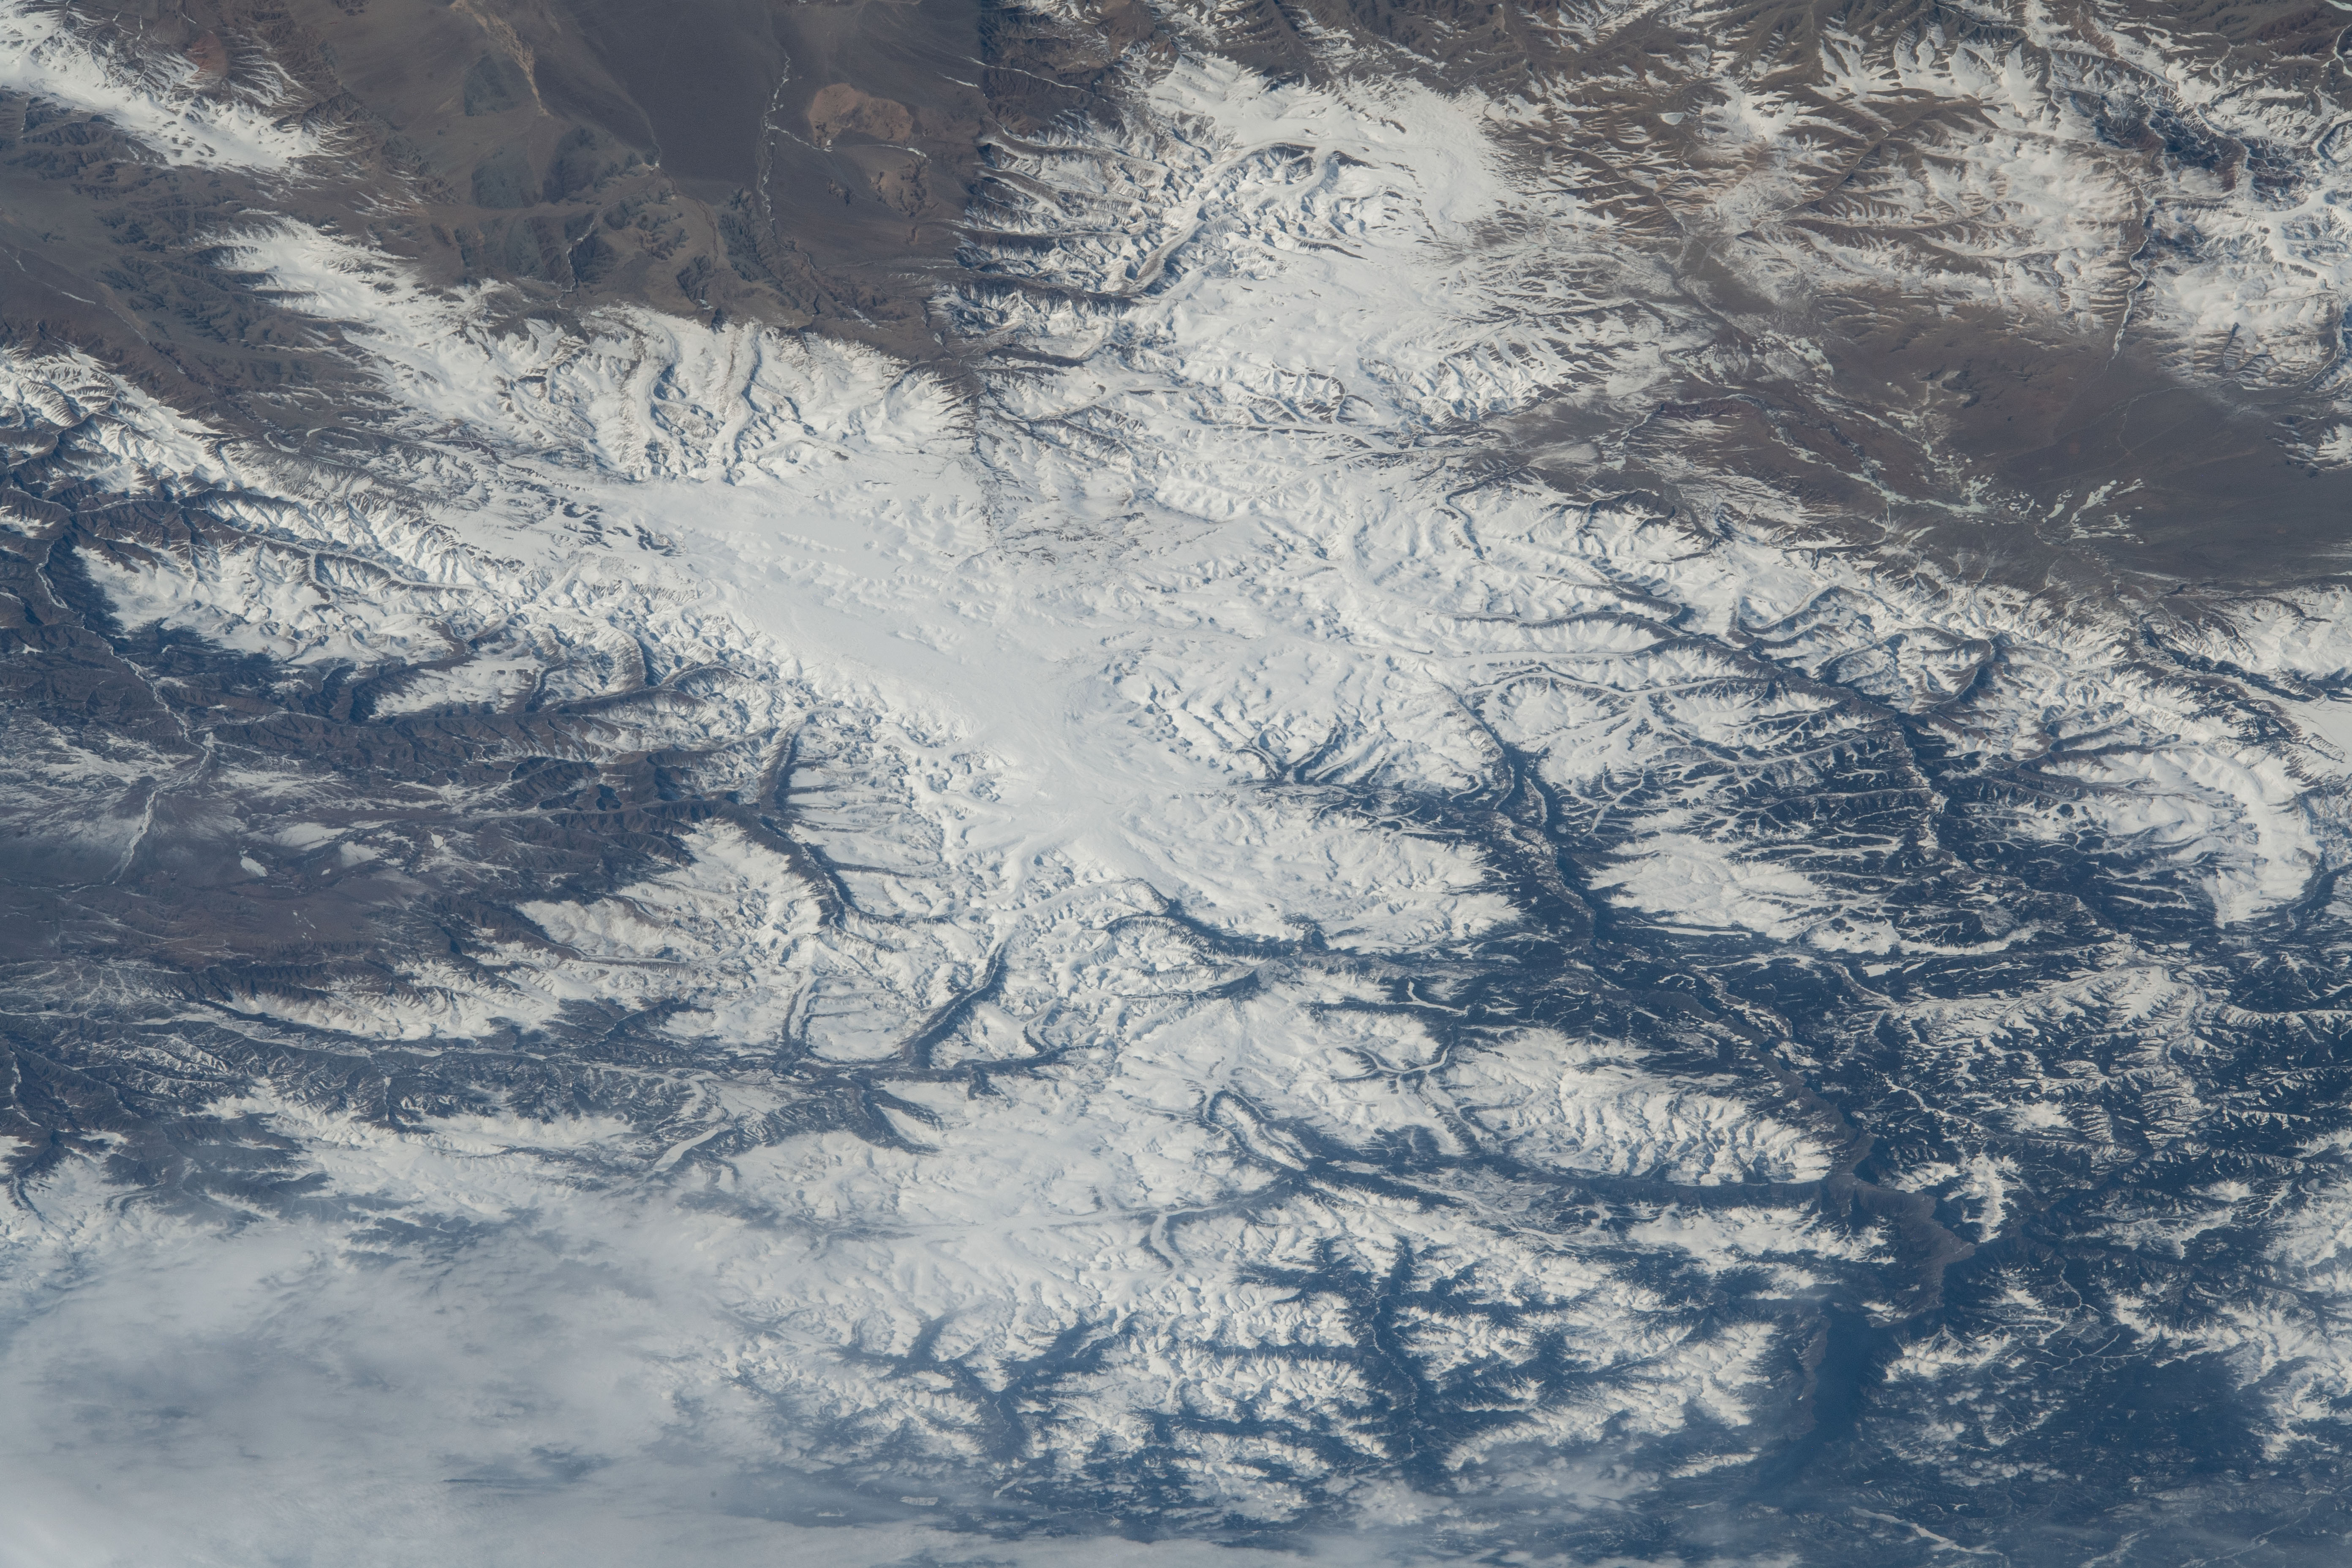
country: RUSSIAN FEDERATION
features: BORDERS: MONGOLIA,RUSSIA; MONGUN-TAIGA MOUNTAIN
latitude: 50.6
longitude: 89.3
